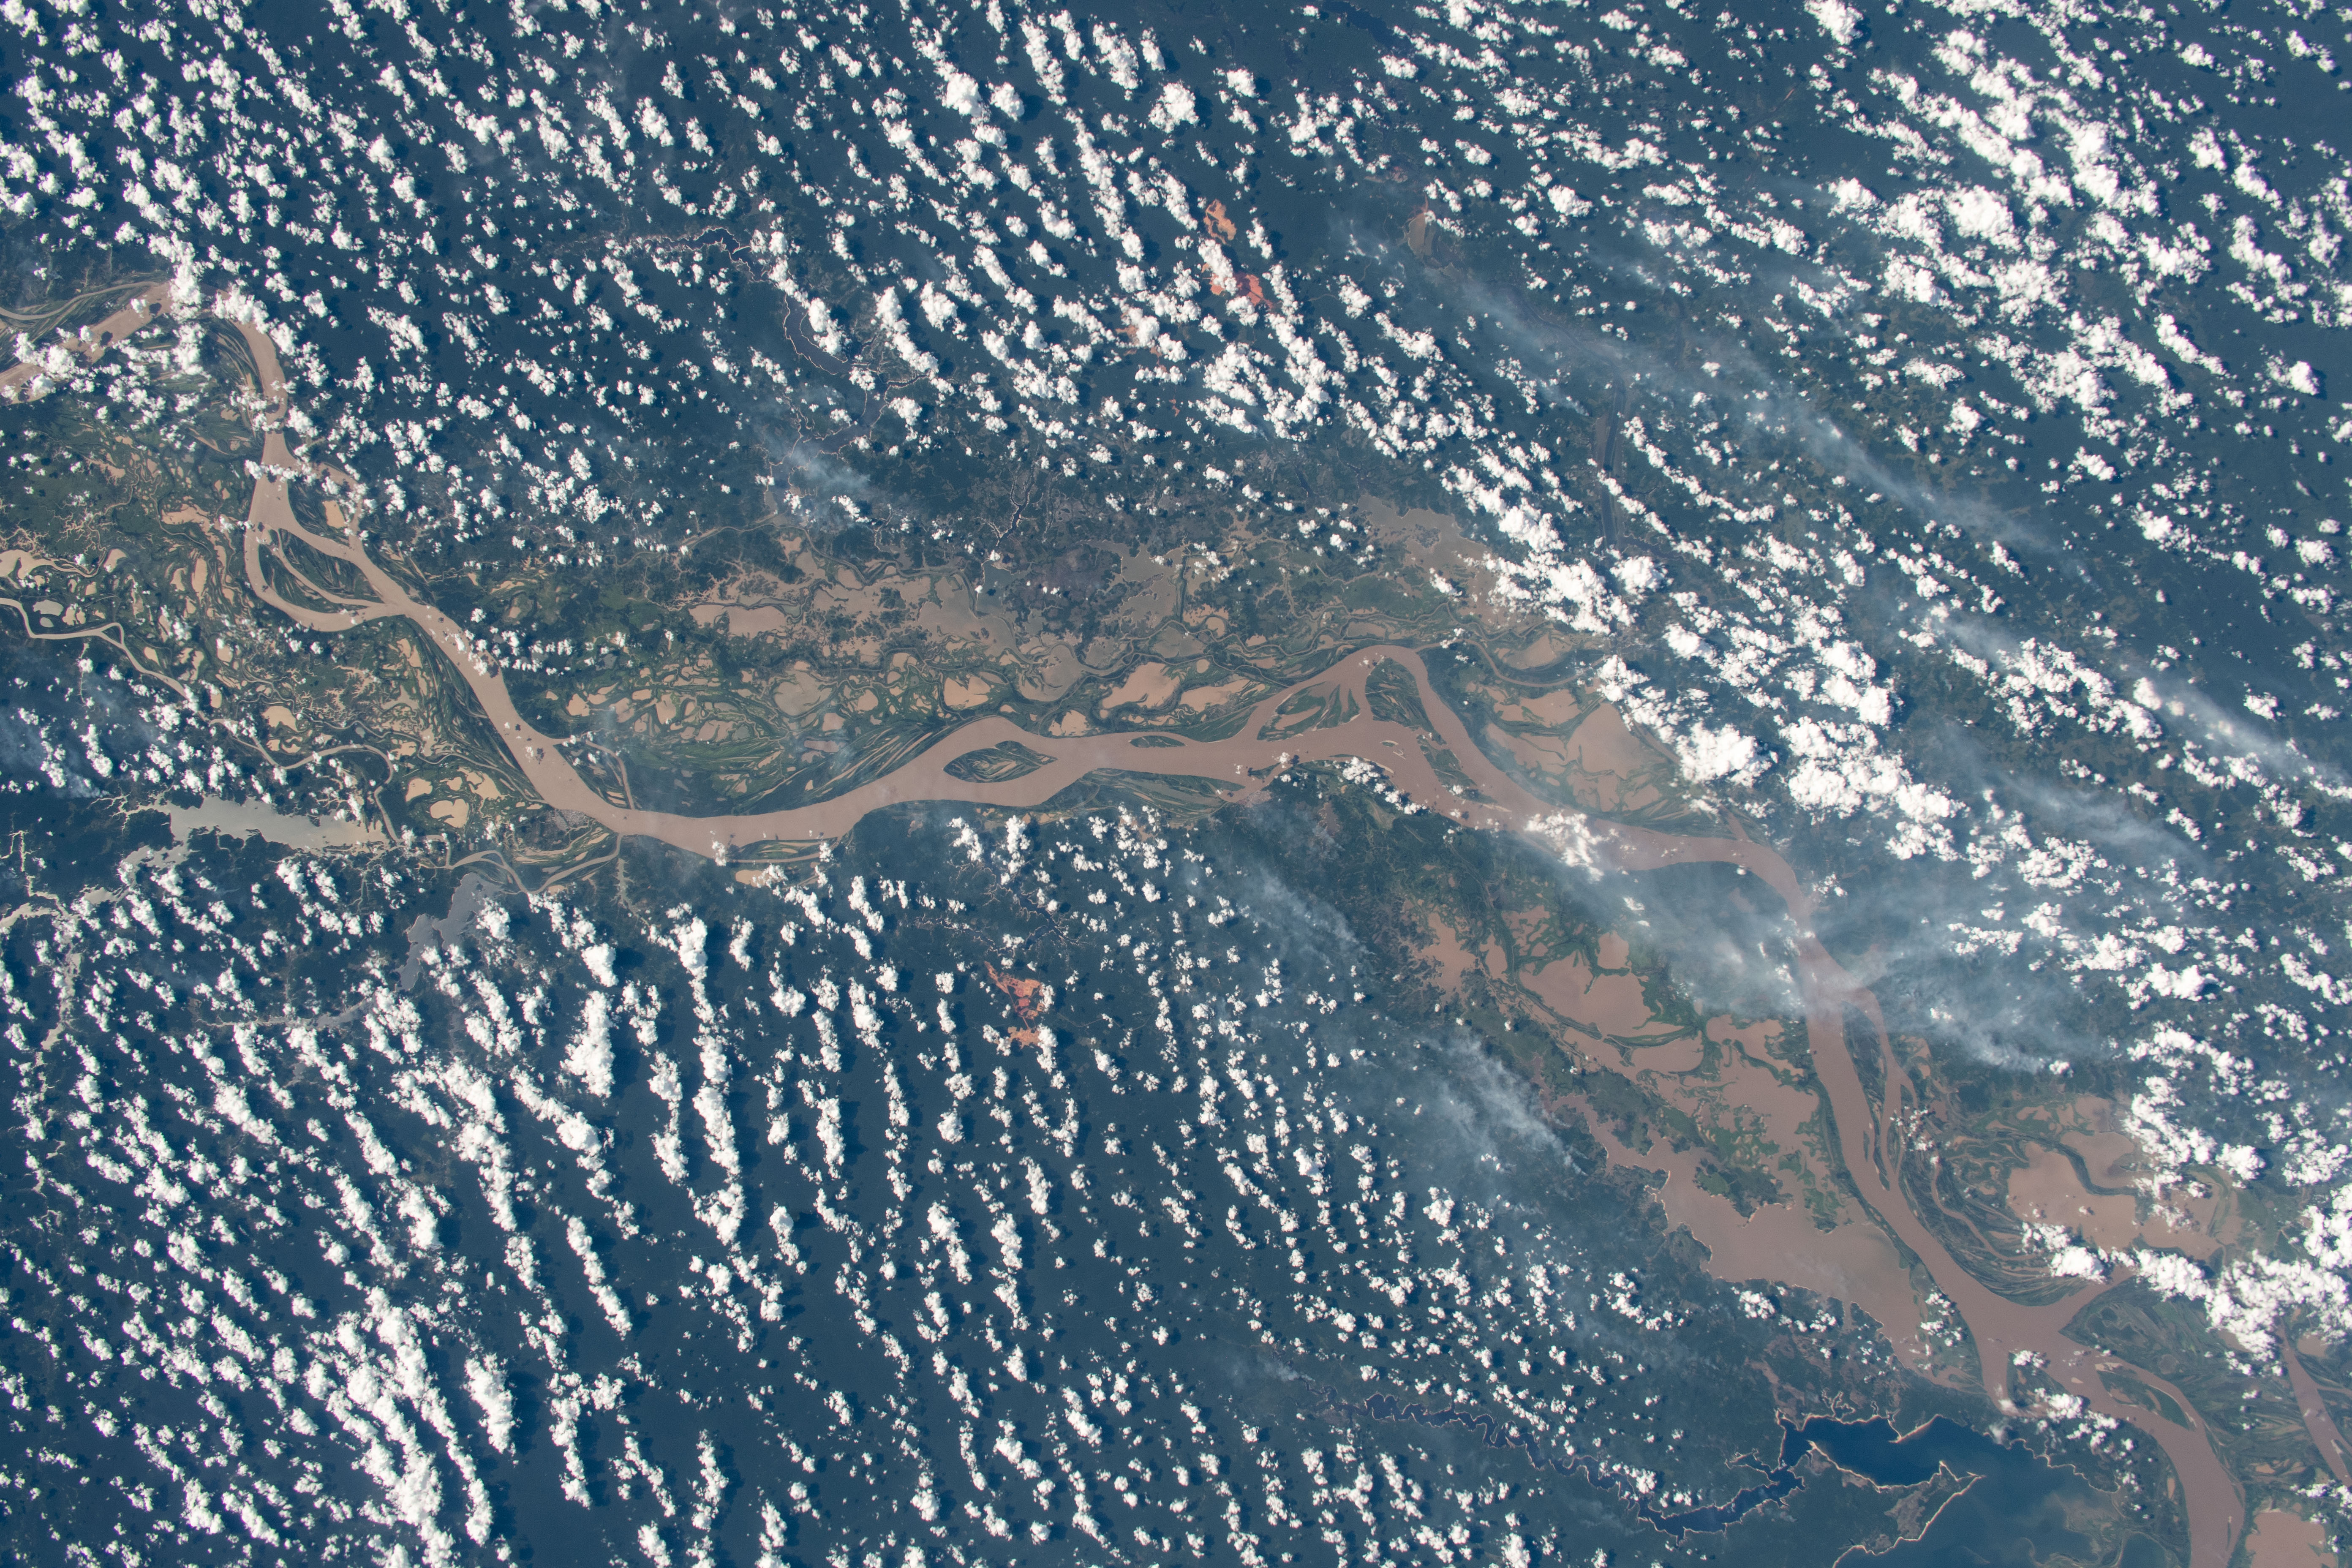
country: BRAZIL
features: AMAZON RIVER, LAGOA TEPOUMA, LAGO GRANDE DO CURUAI
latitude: -2.0
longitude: -56.0
